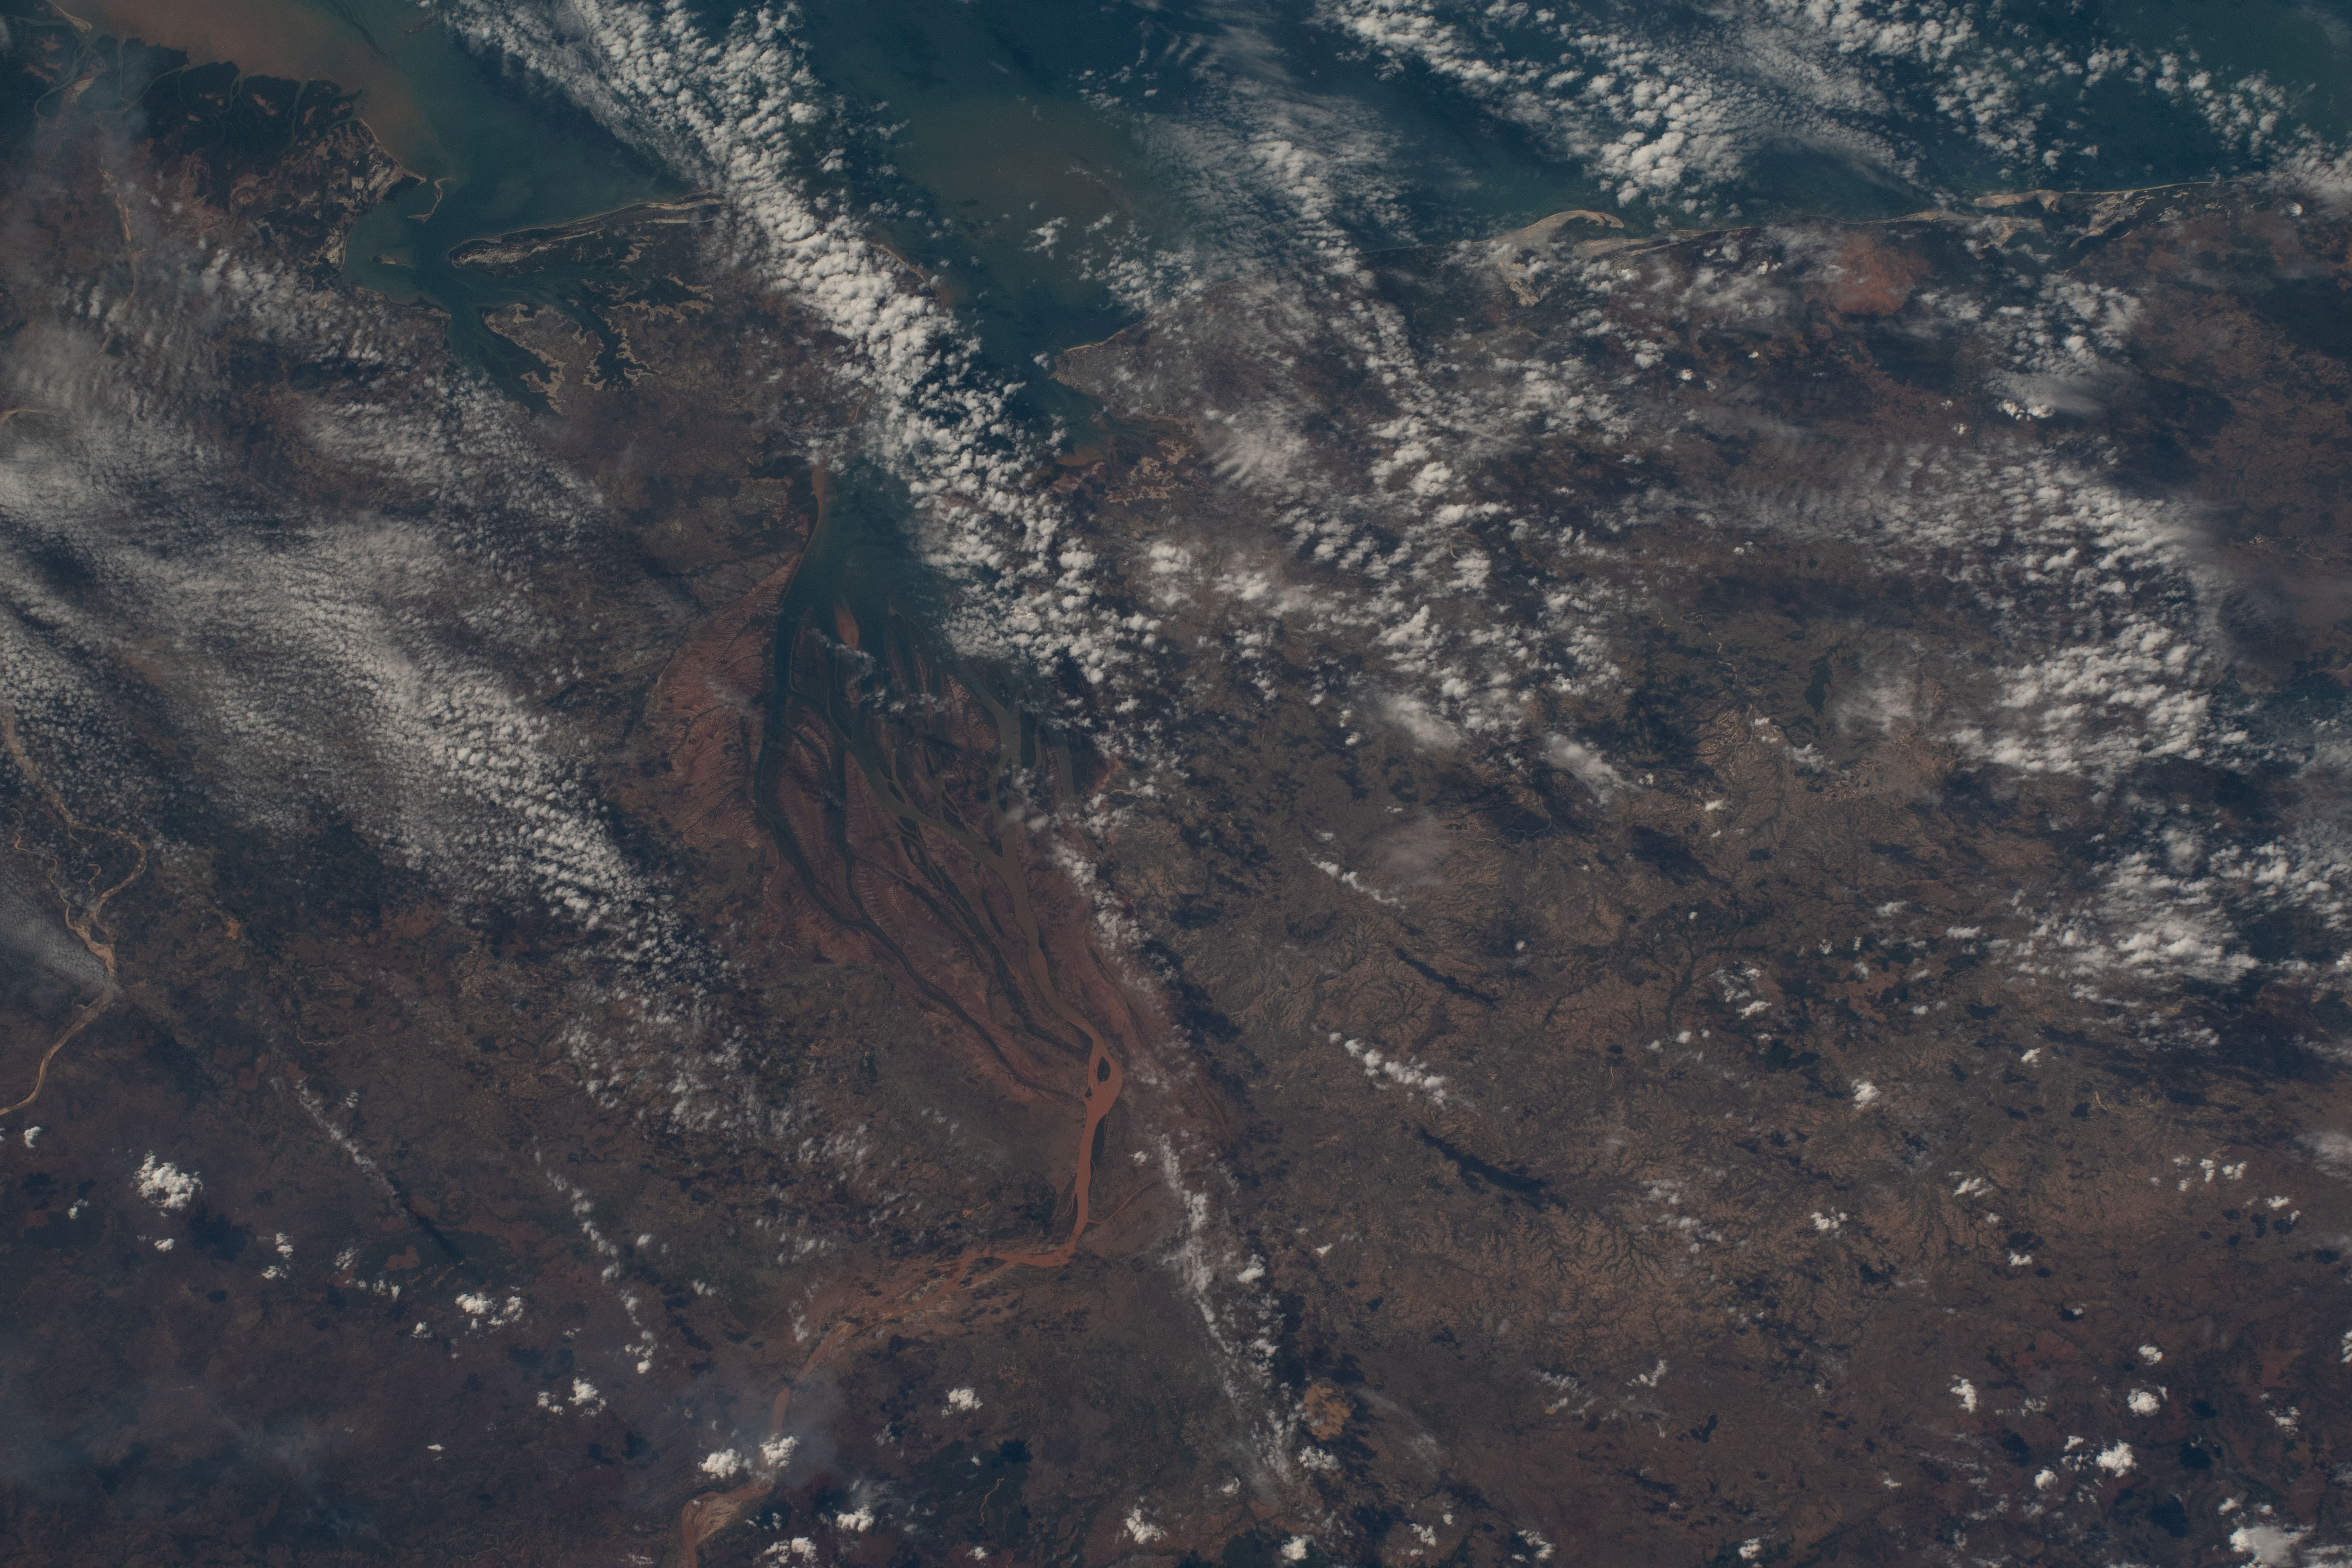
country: MADAGASCAR
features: MOZAMBIQUE CHANNEL
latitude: -15.9
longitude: 46.5
